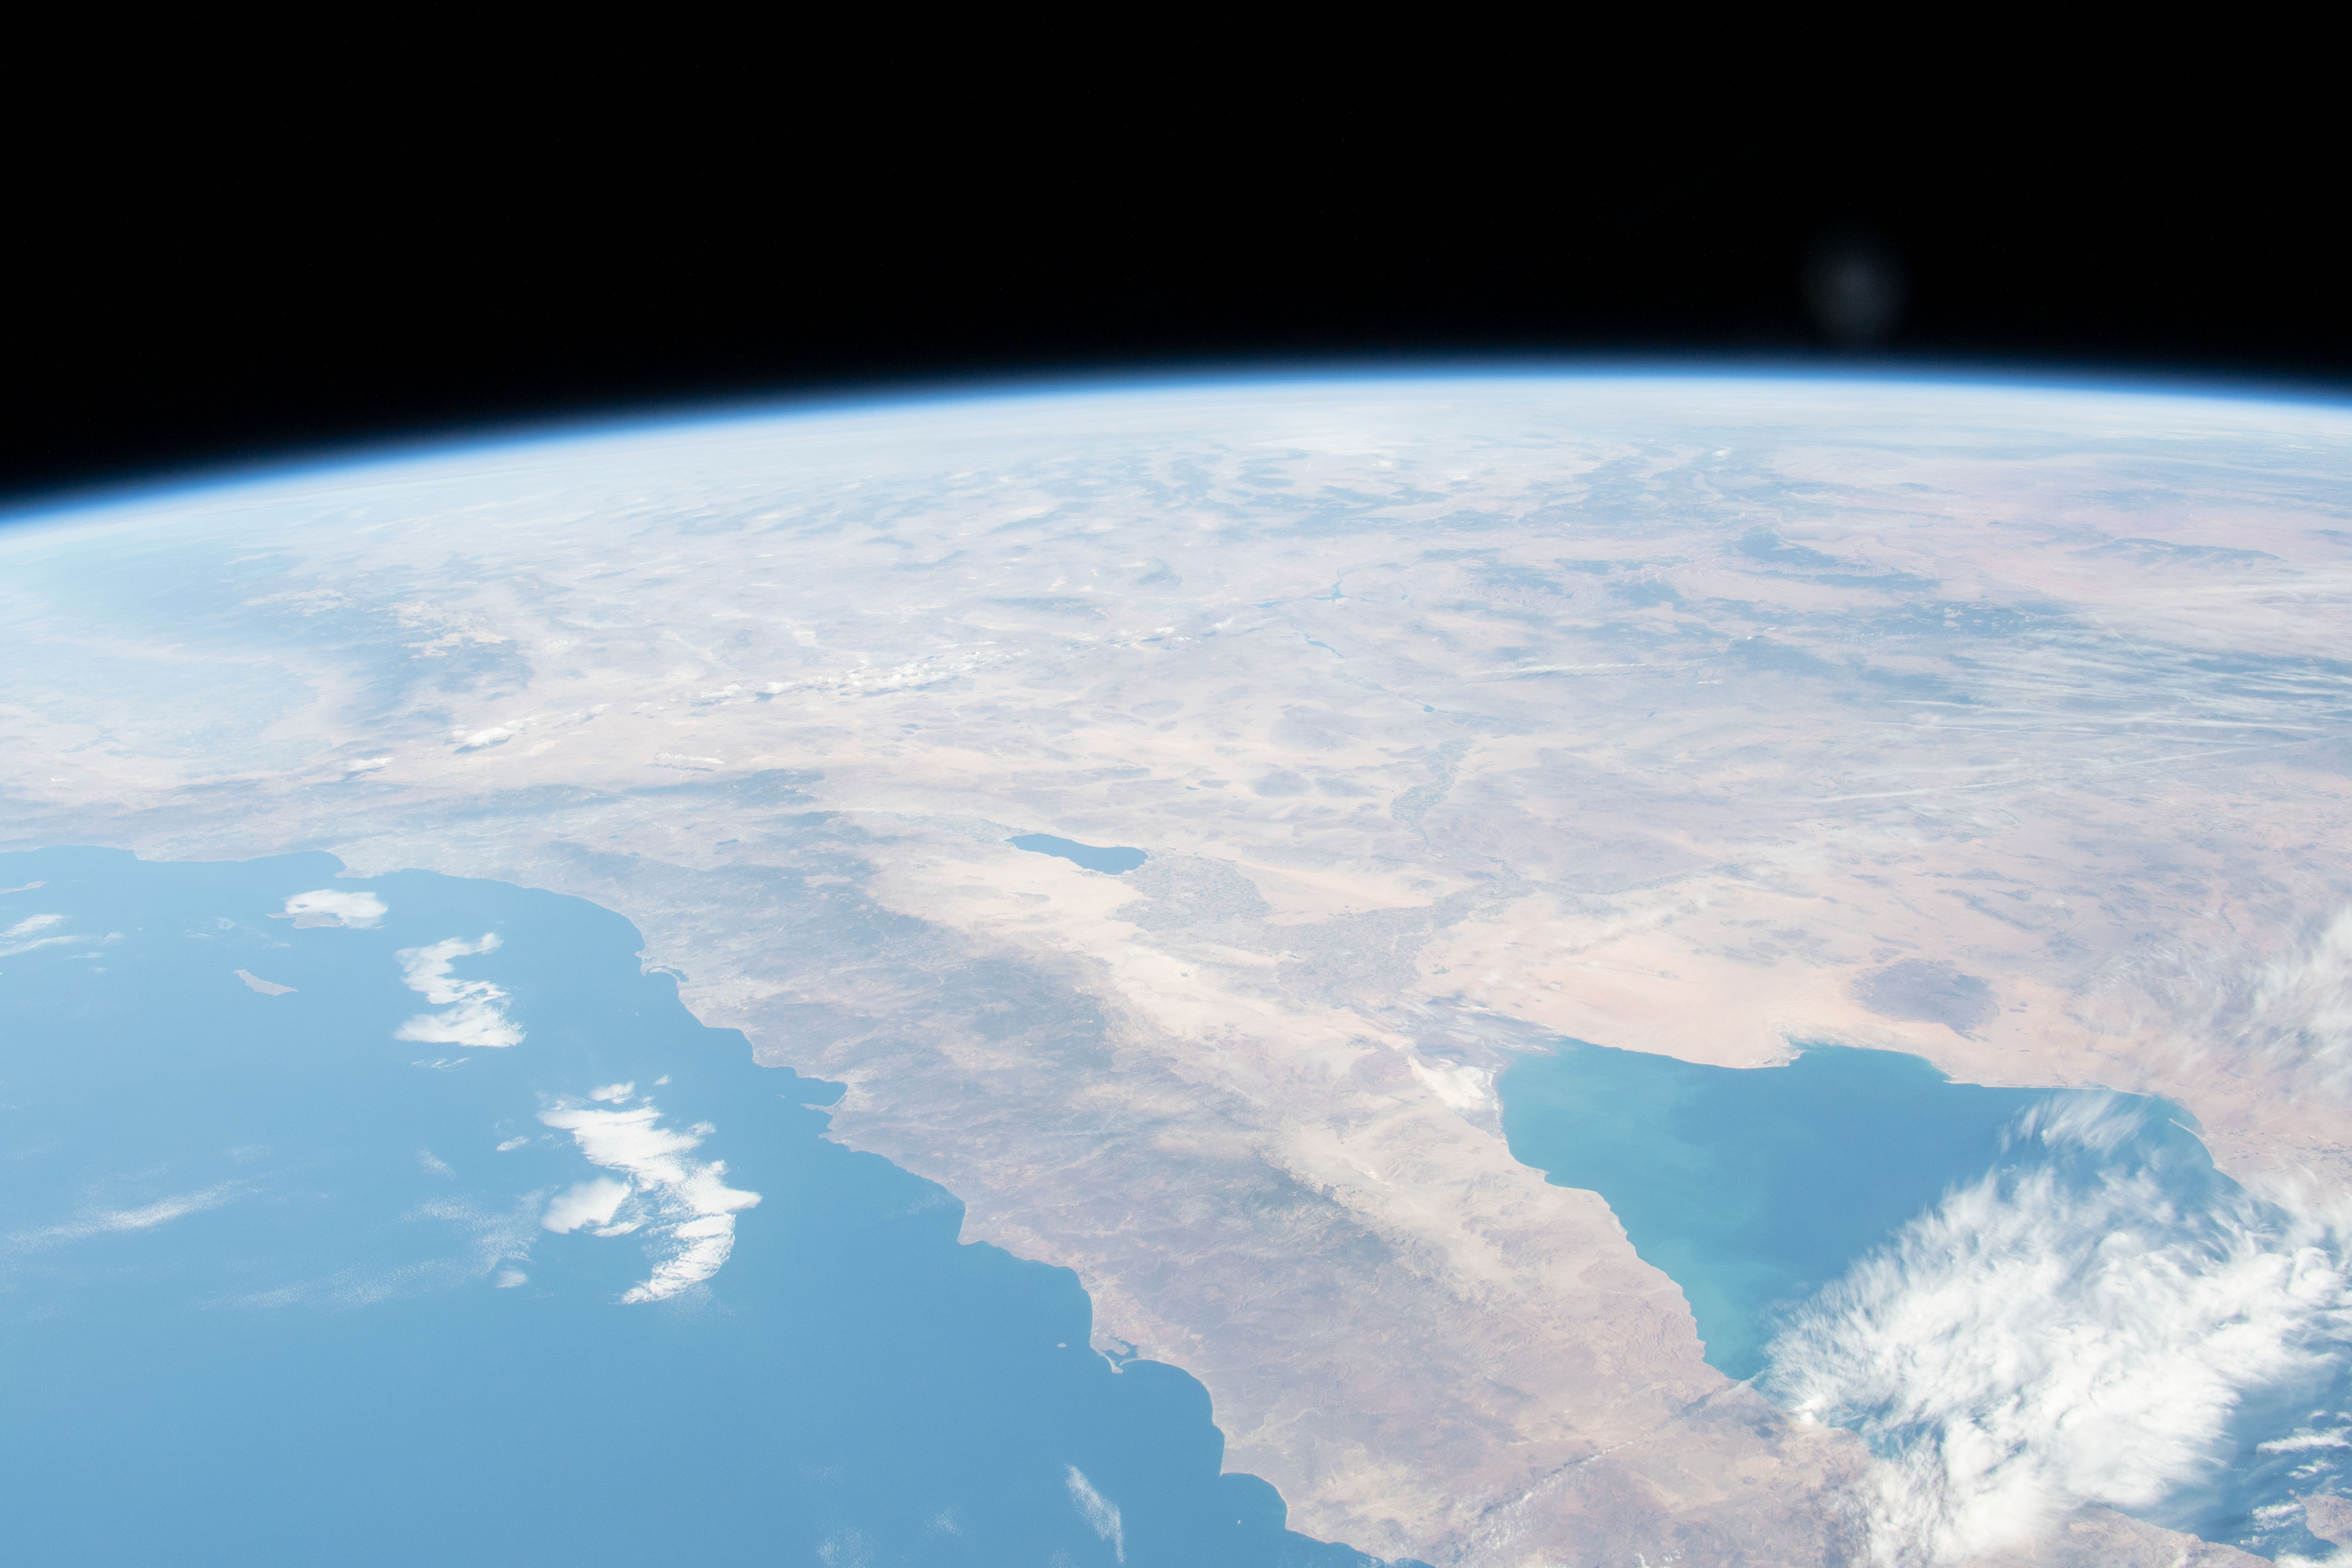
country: USA-CALIFORNIA
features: BAJA CALIFORNIA SUR, GULF OF CALIFORNIA, WAGNER BASIN, SALTON SEA
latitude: 33.5
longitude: -115.5
